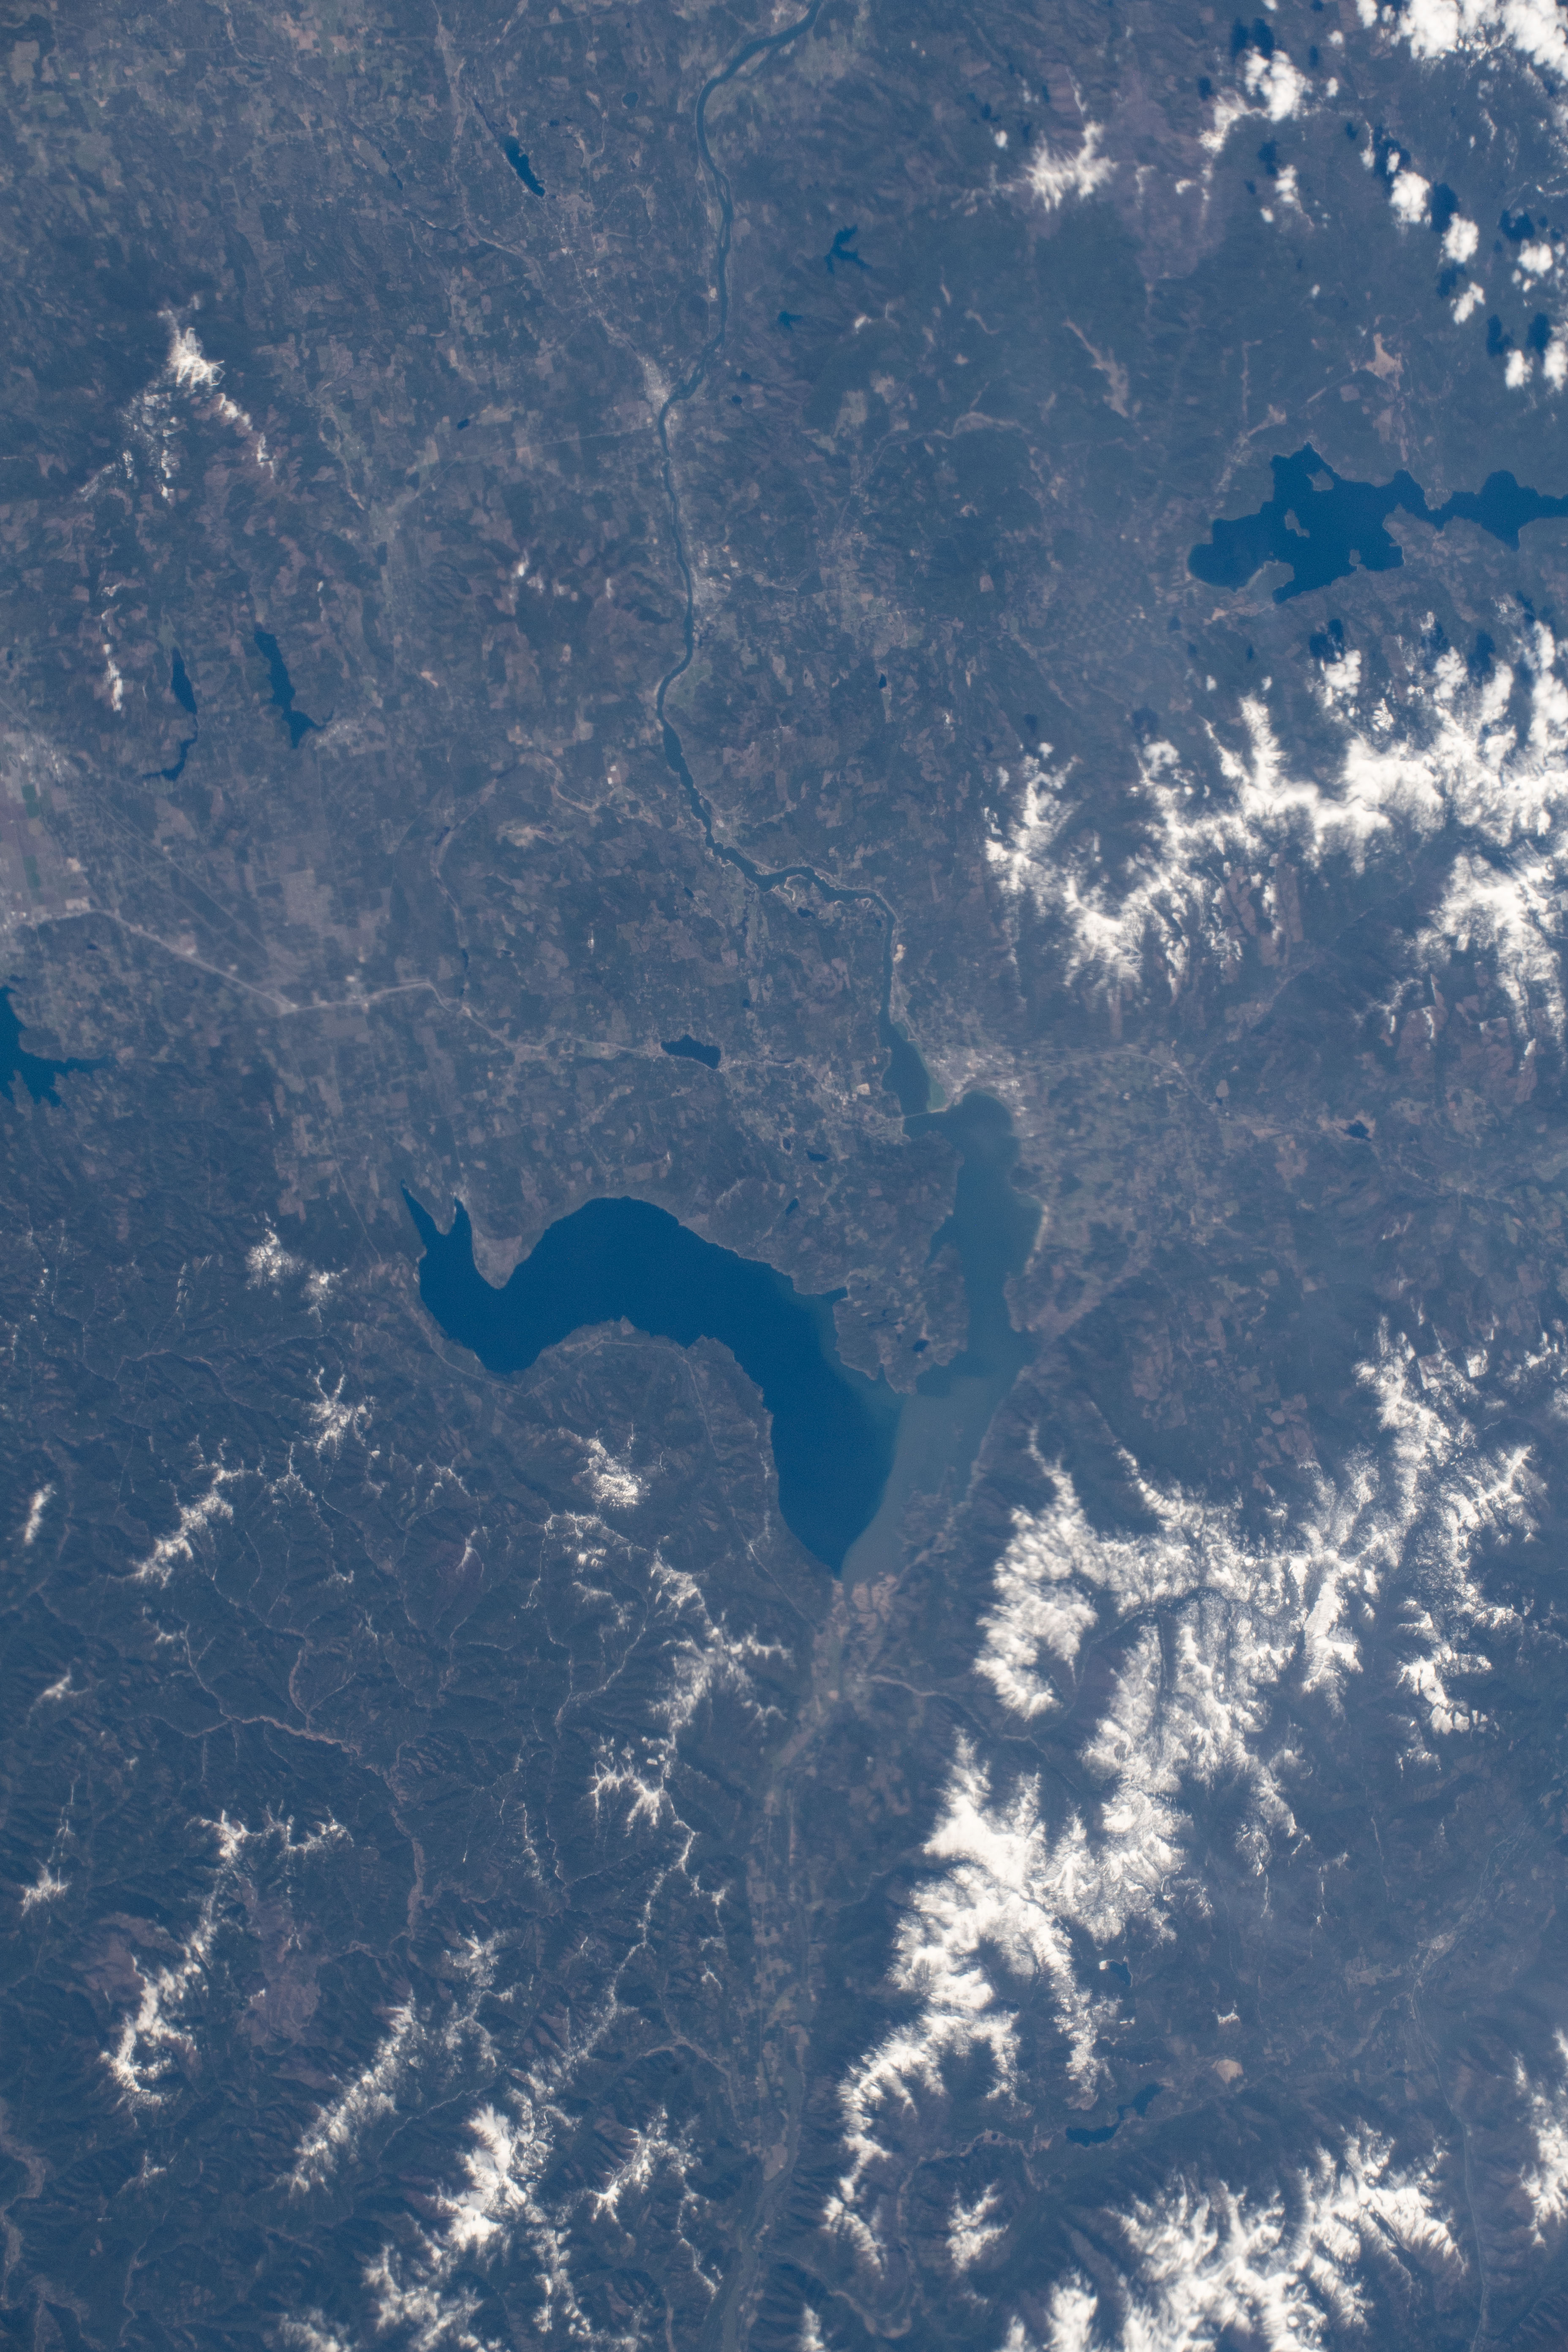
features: IDAHO,L.,PRIEST LAKE,R.,PEND OREILLE RIVER,LAKE PEND OREILLE
